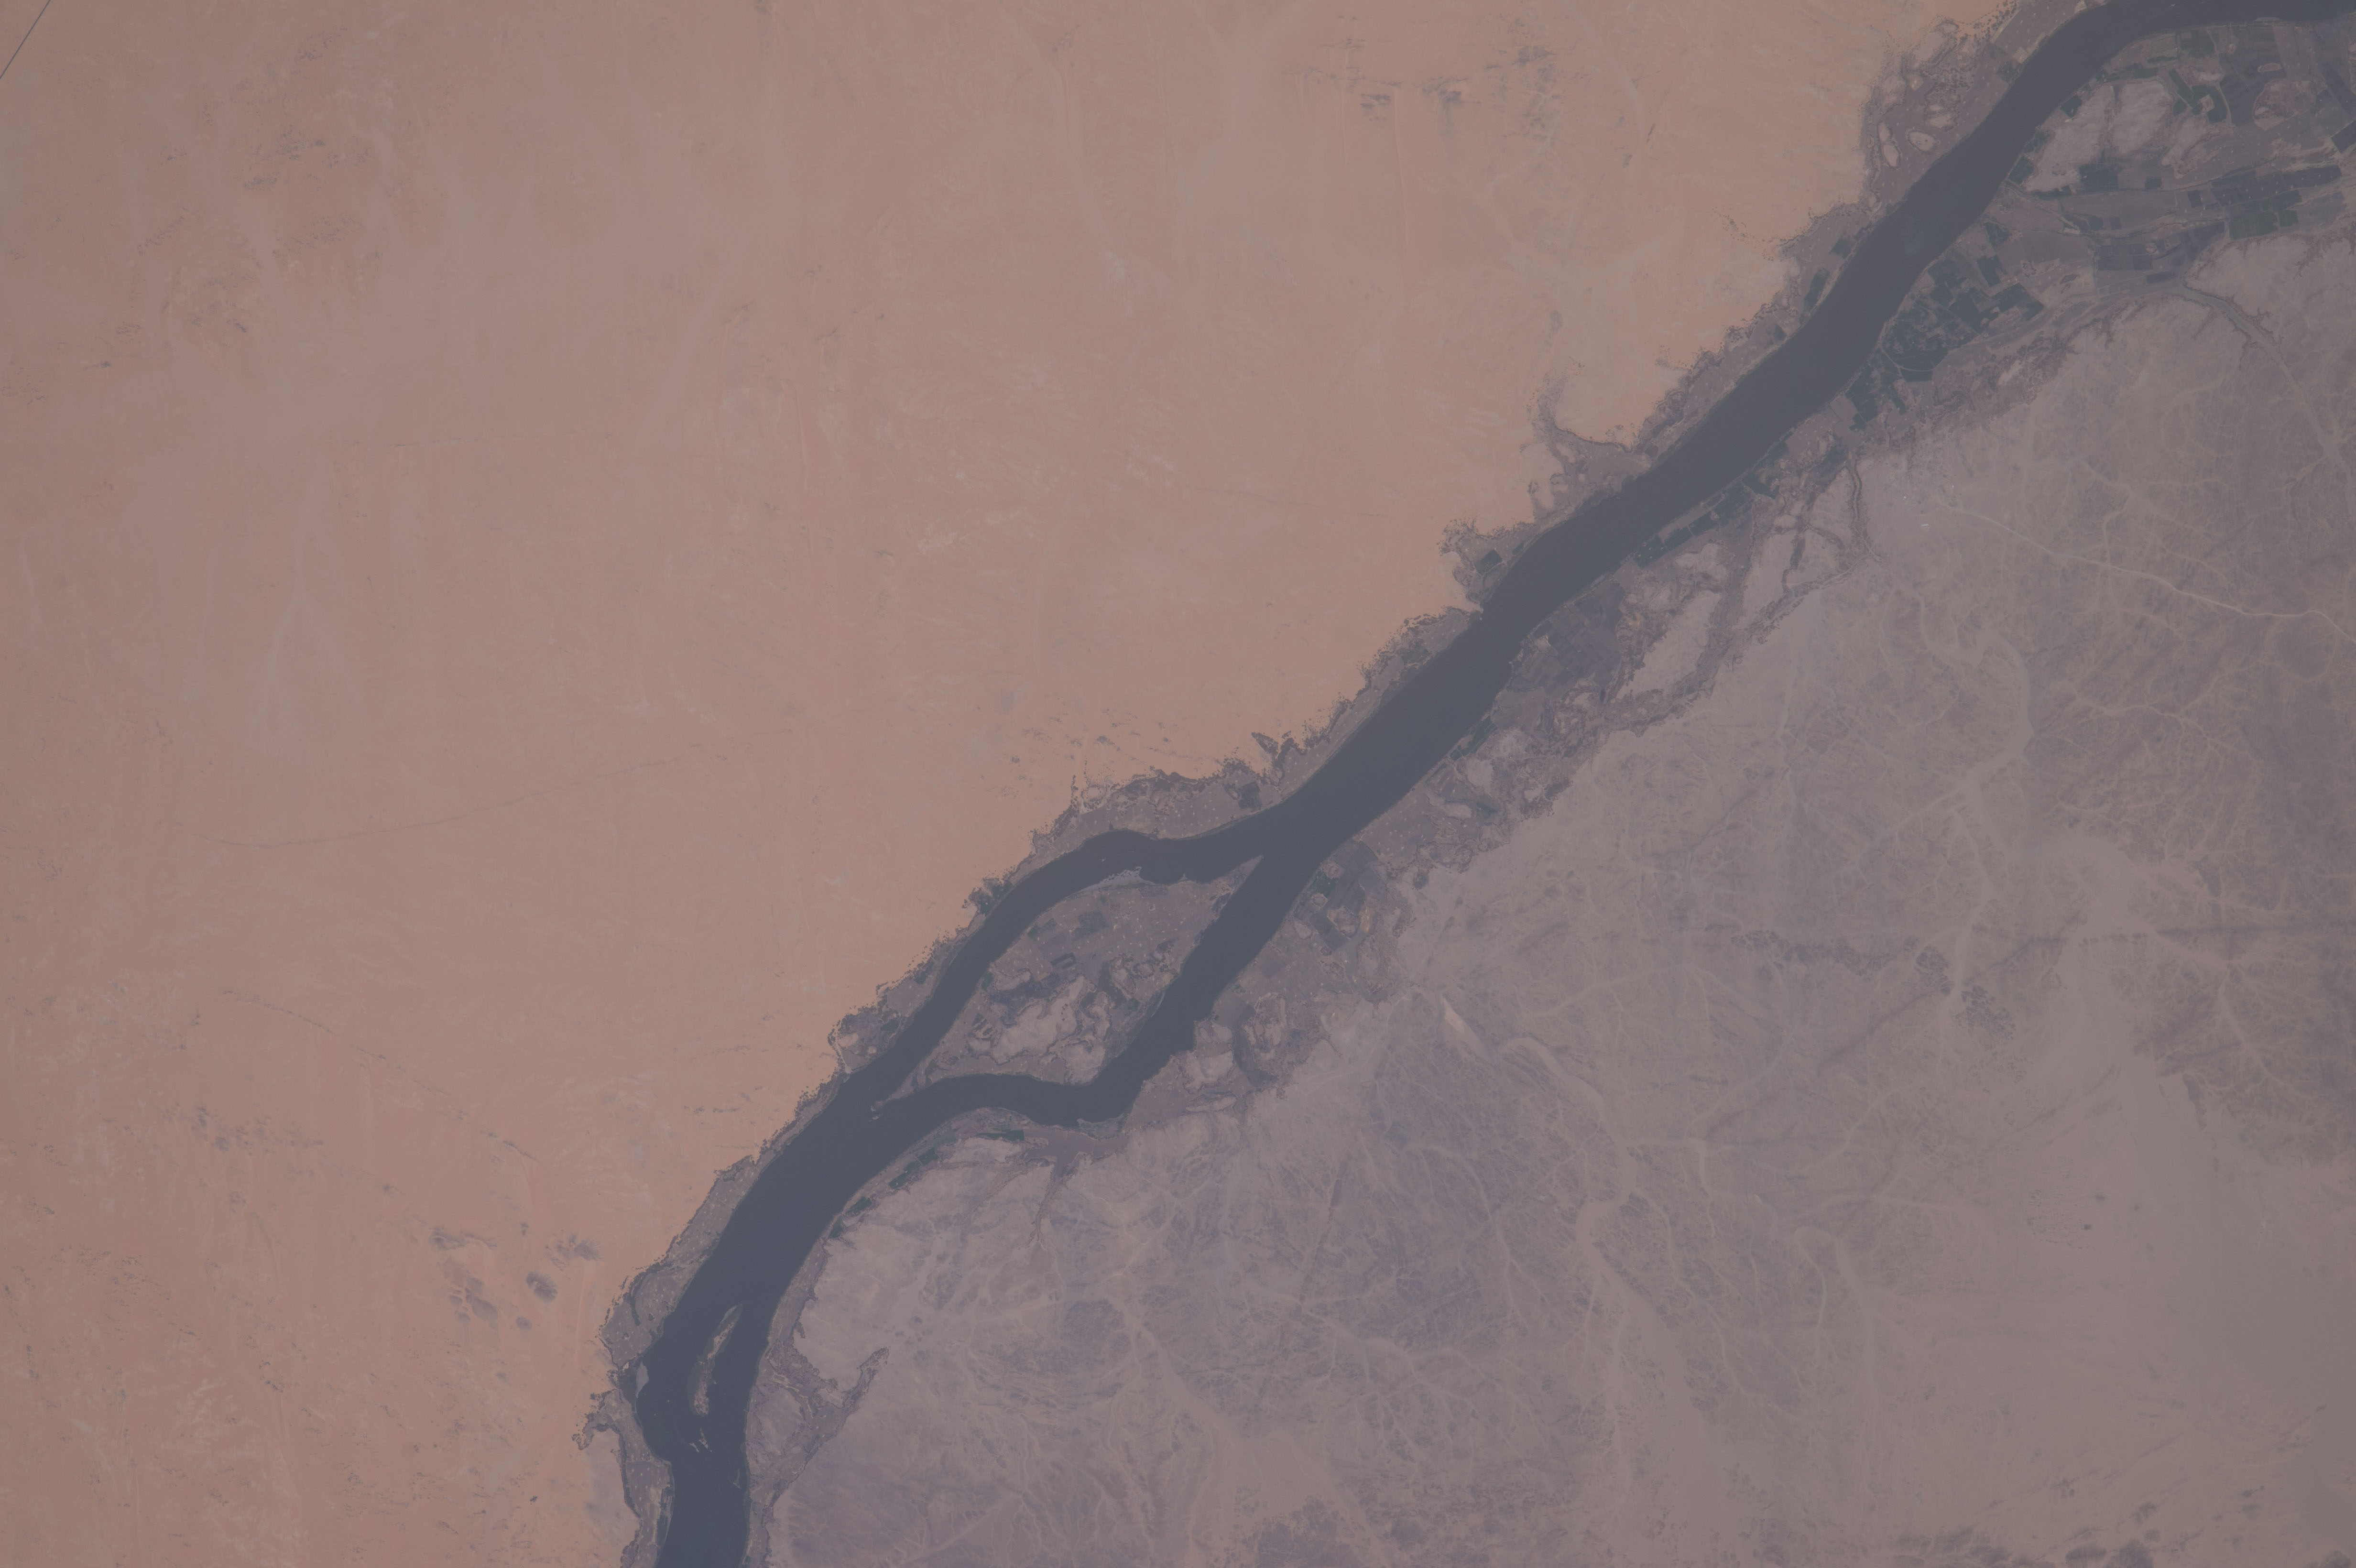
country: SUDAN
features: NUBIAN DESERT, NILE RIVER, NORTHERN, MELIK EN NASIR WEST
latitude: 21.3
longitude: 30.7
